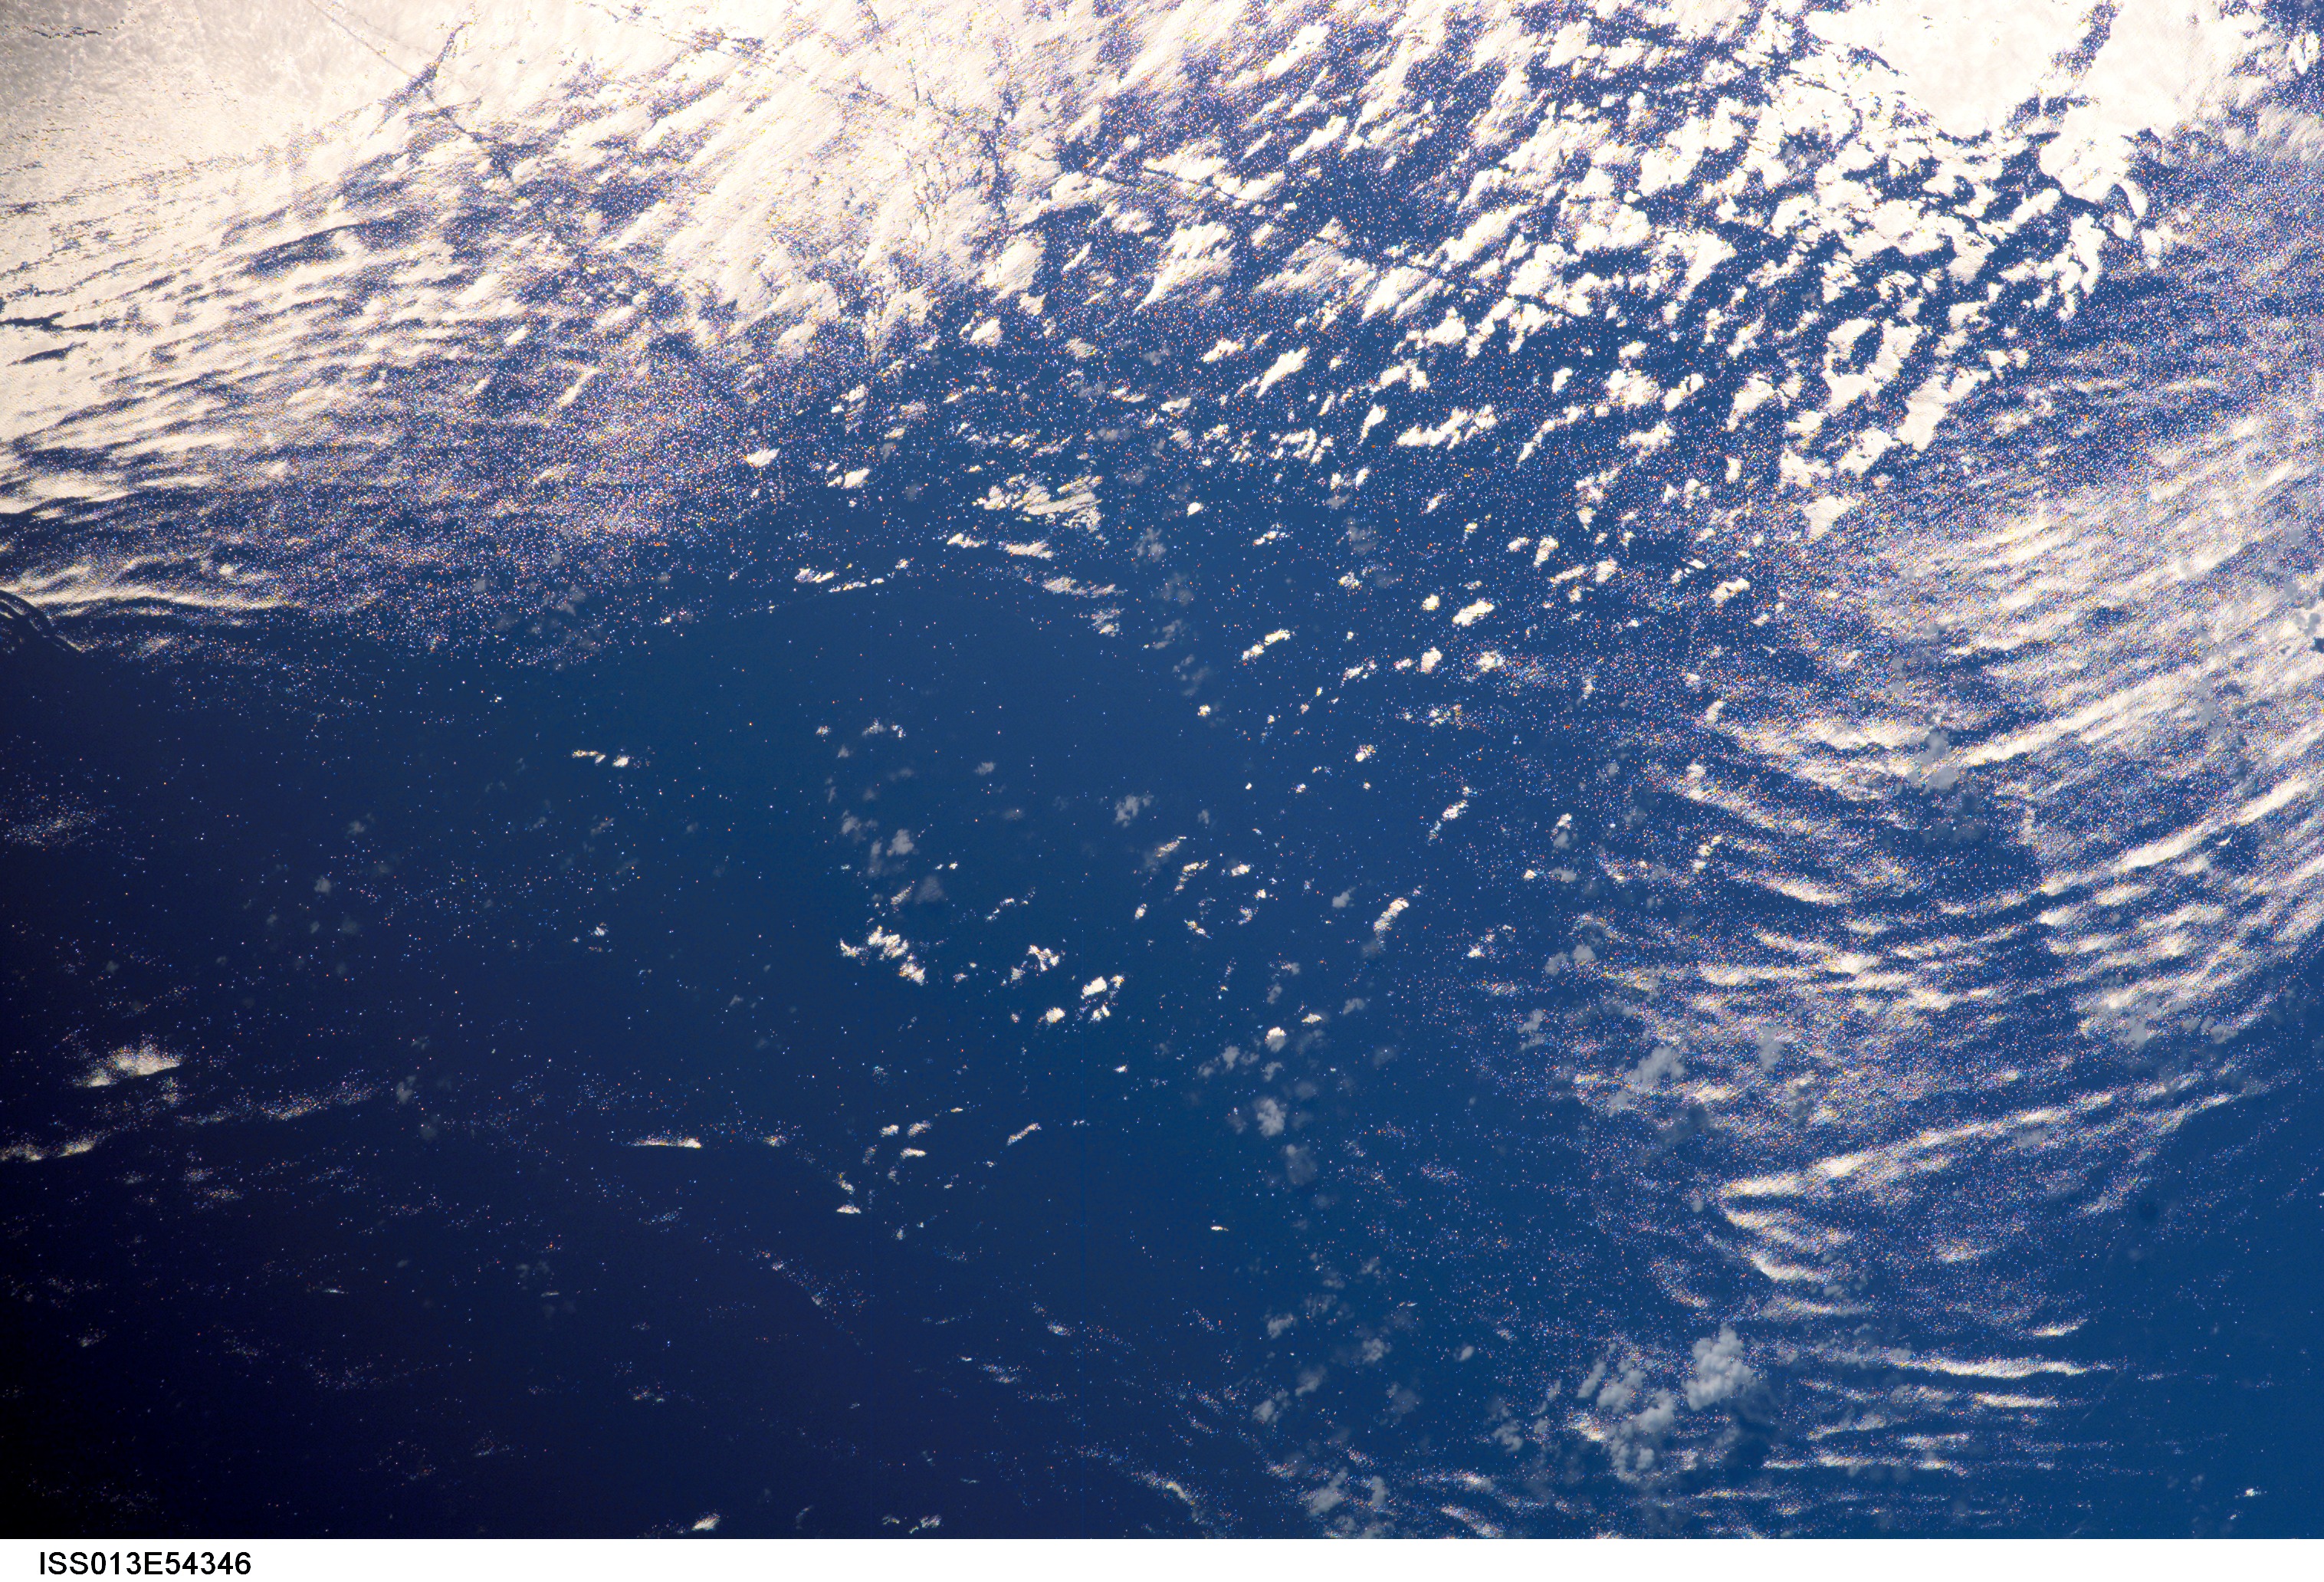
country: CHINA
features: SUNGLINT, SOUTH CHINA SEA
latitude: 21.2
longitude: 110.8
